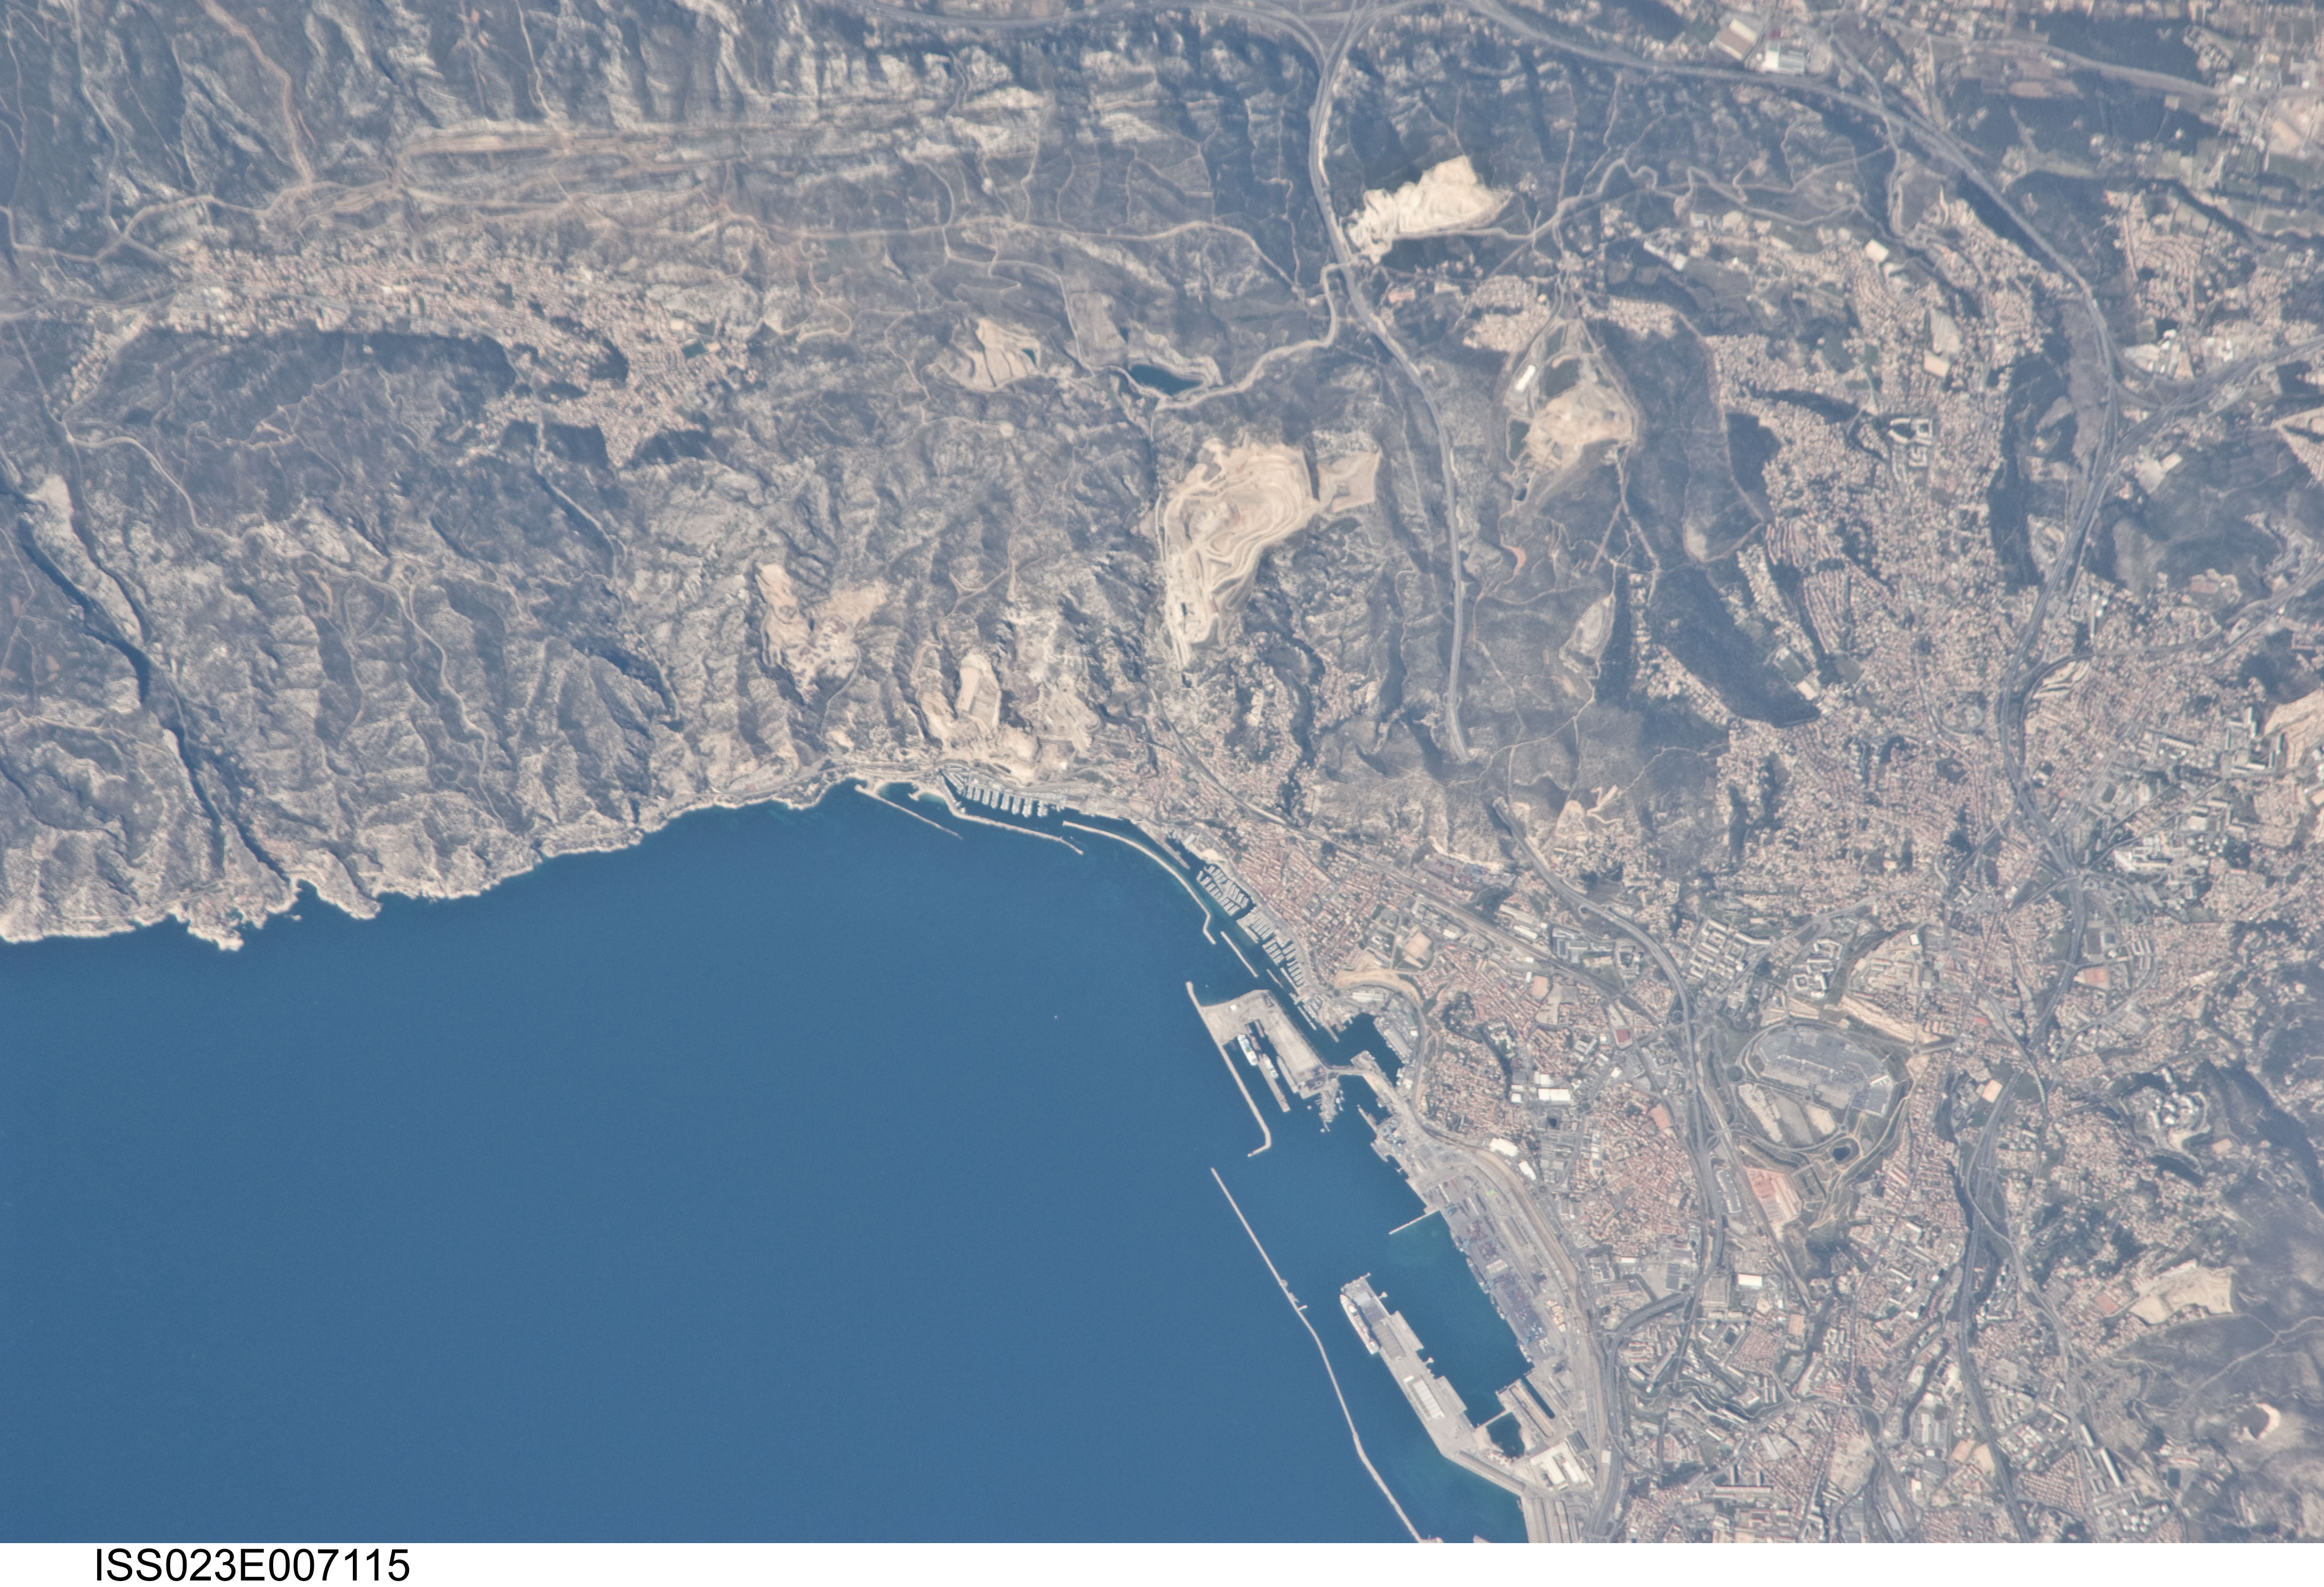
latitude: 43.4
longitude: 5.3
